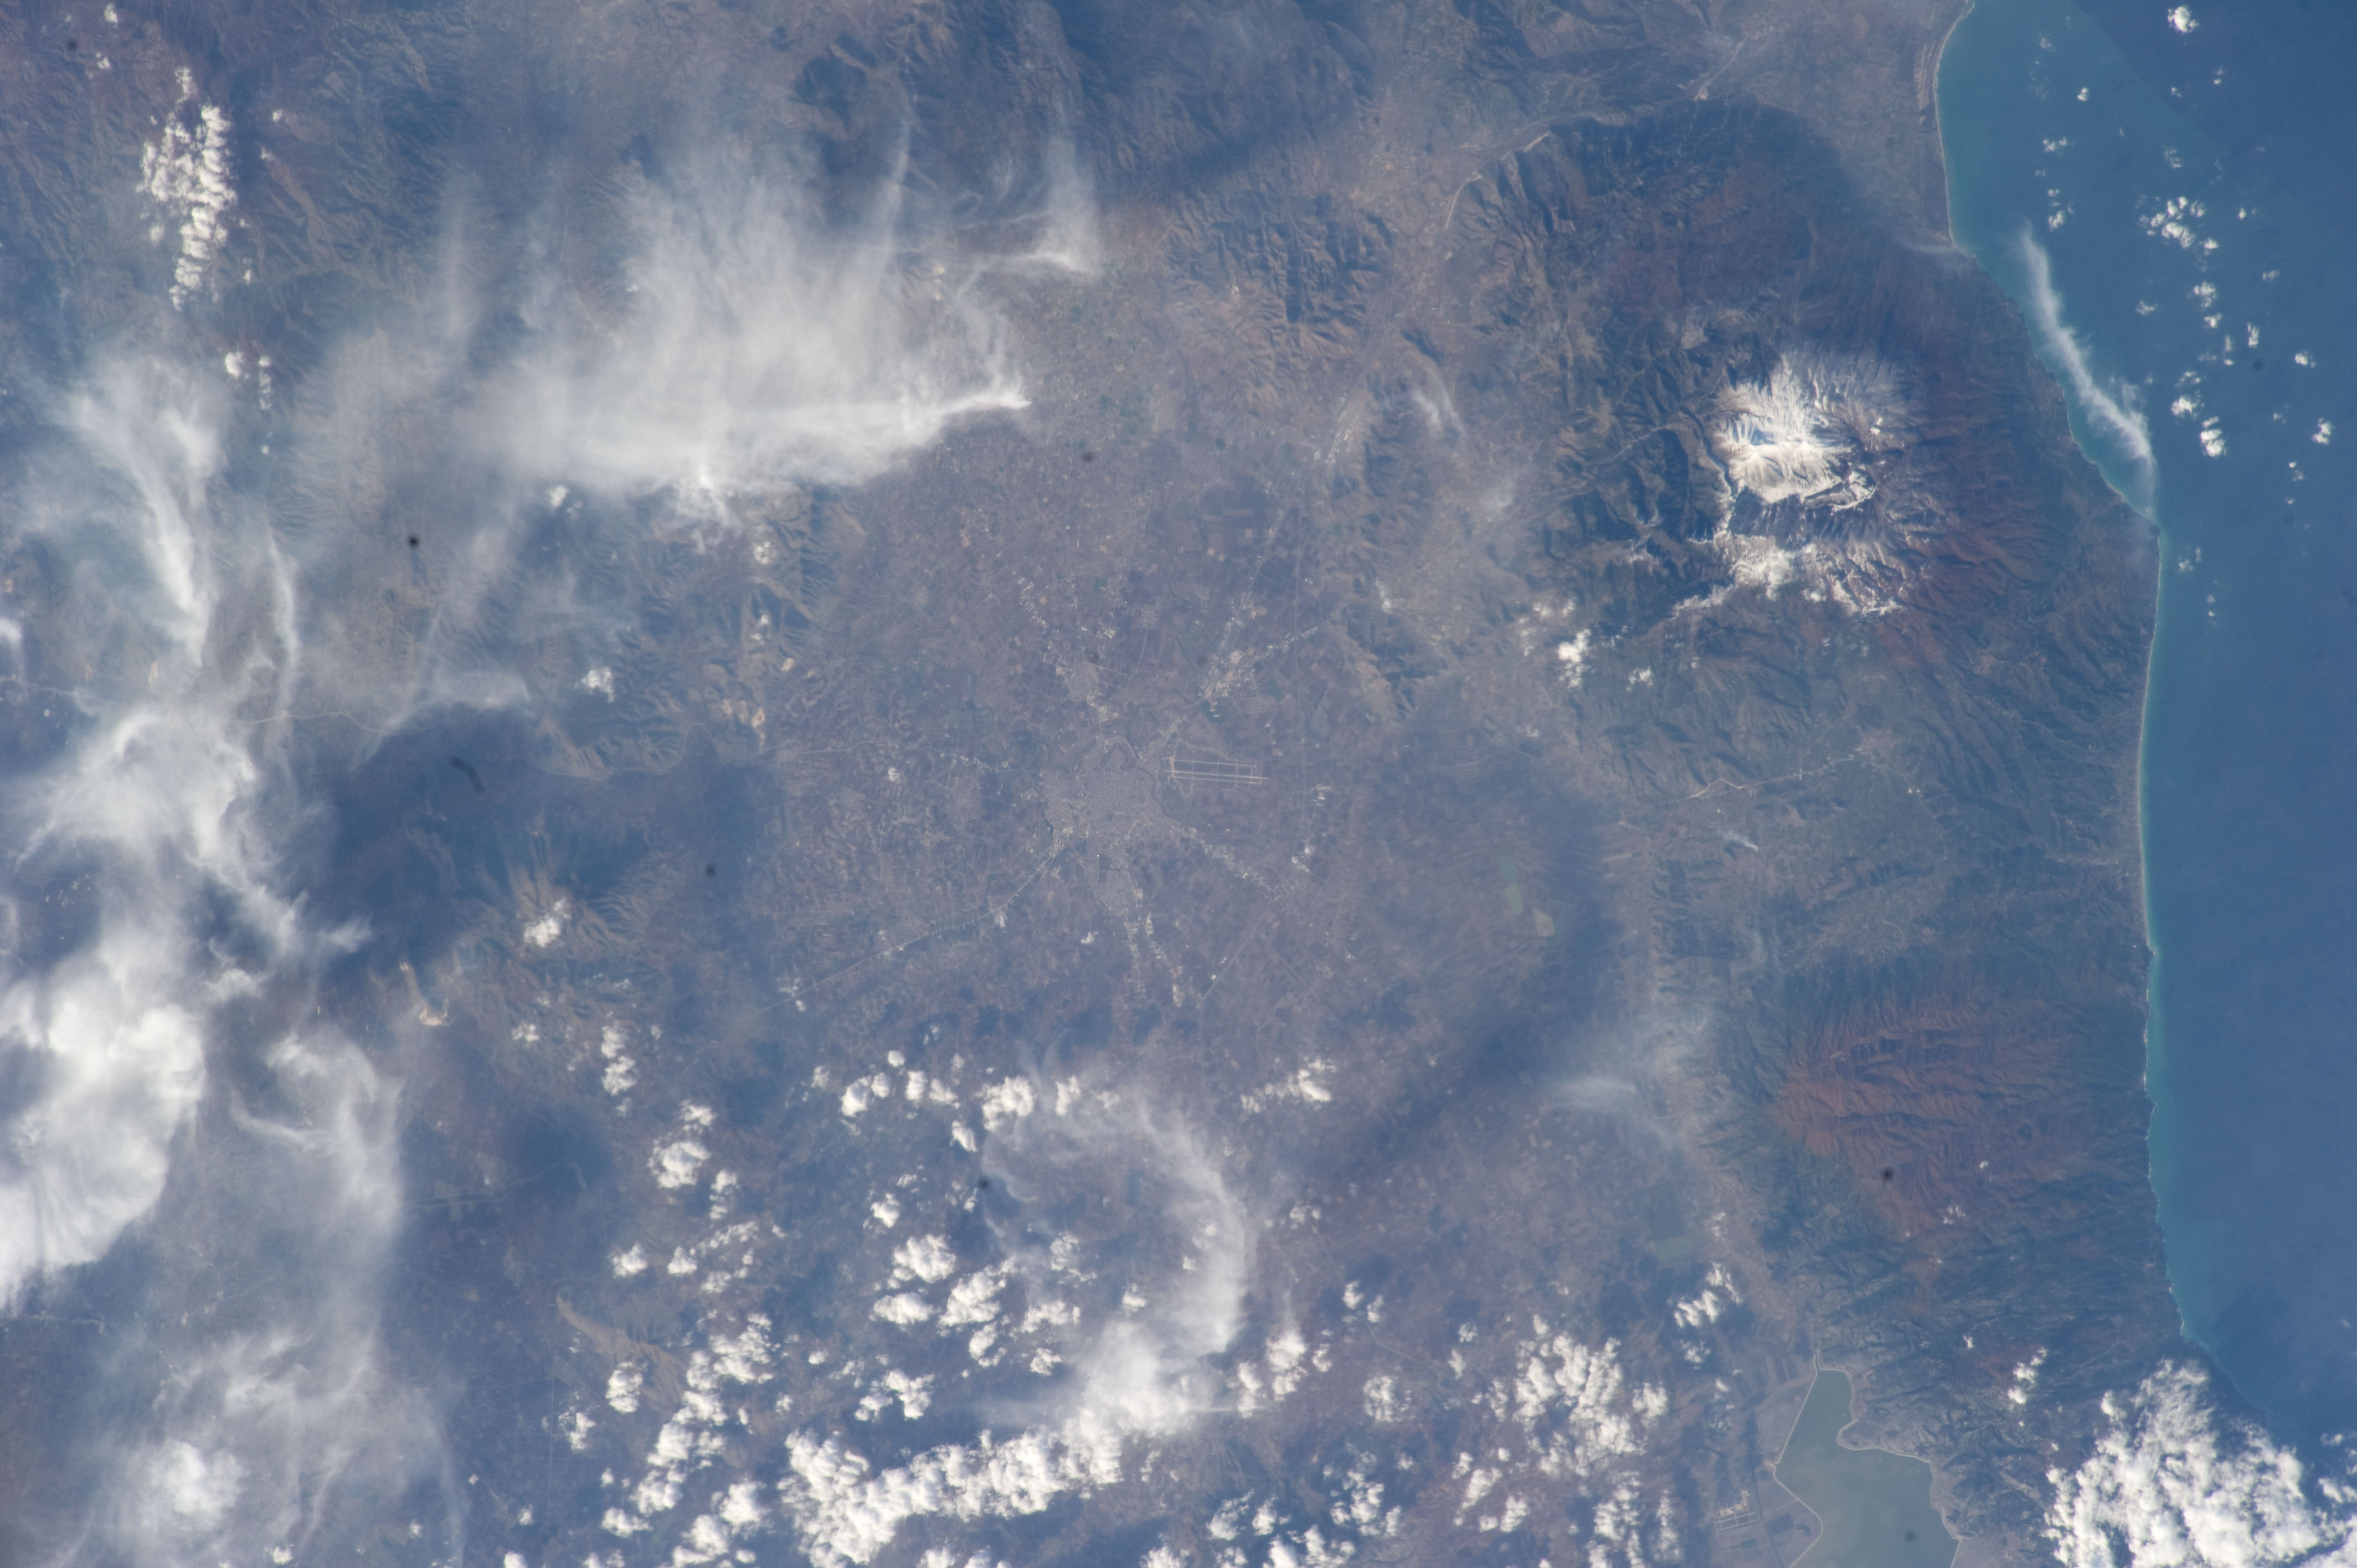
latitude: 39.6
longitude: 22.4
